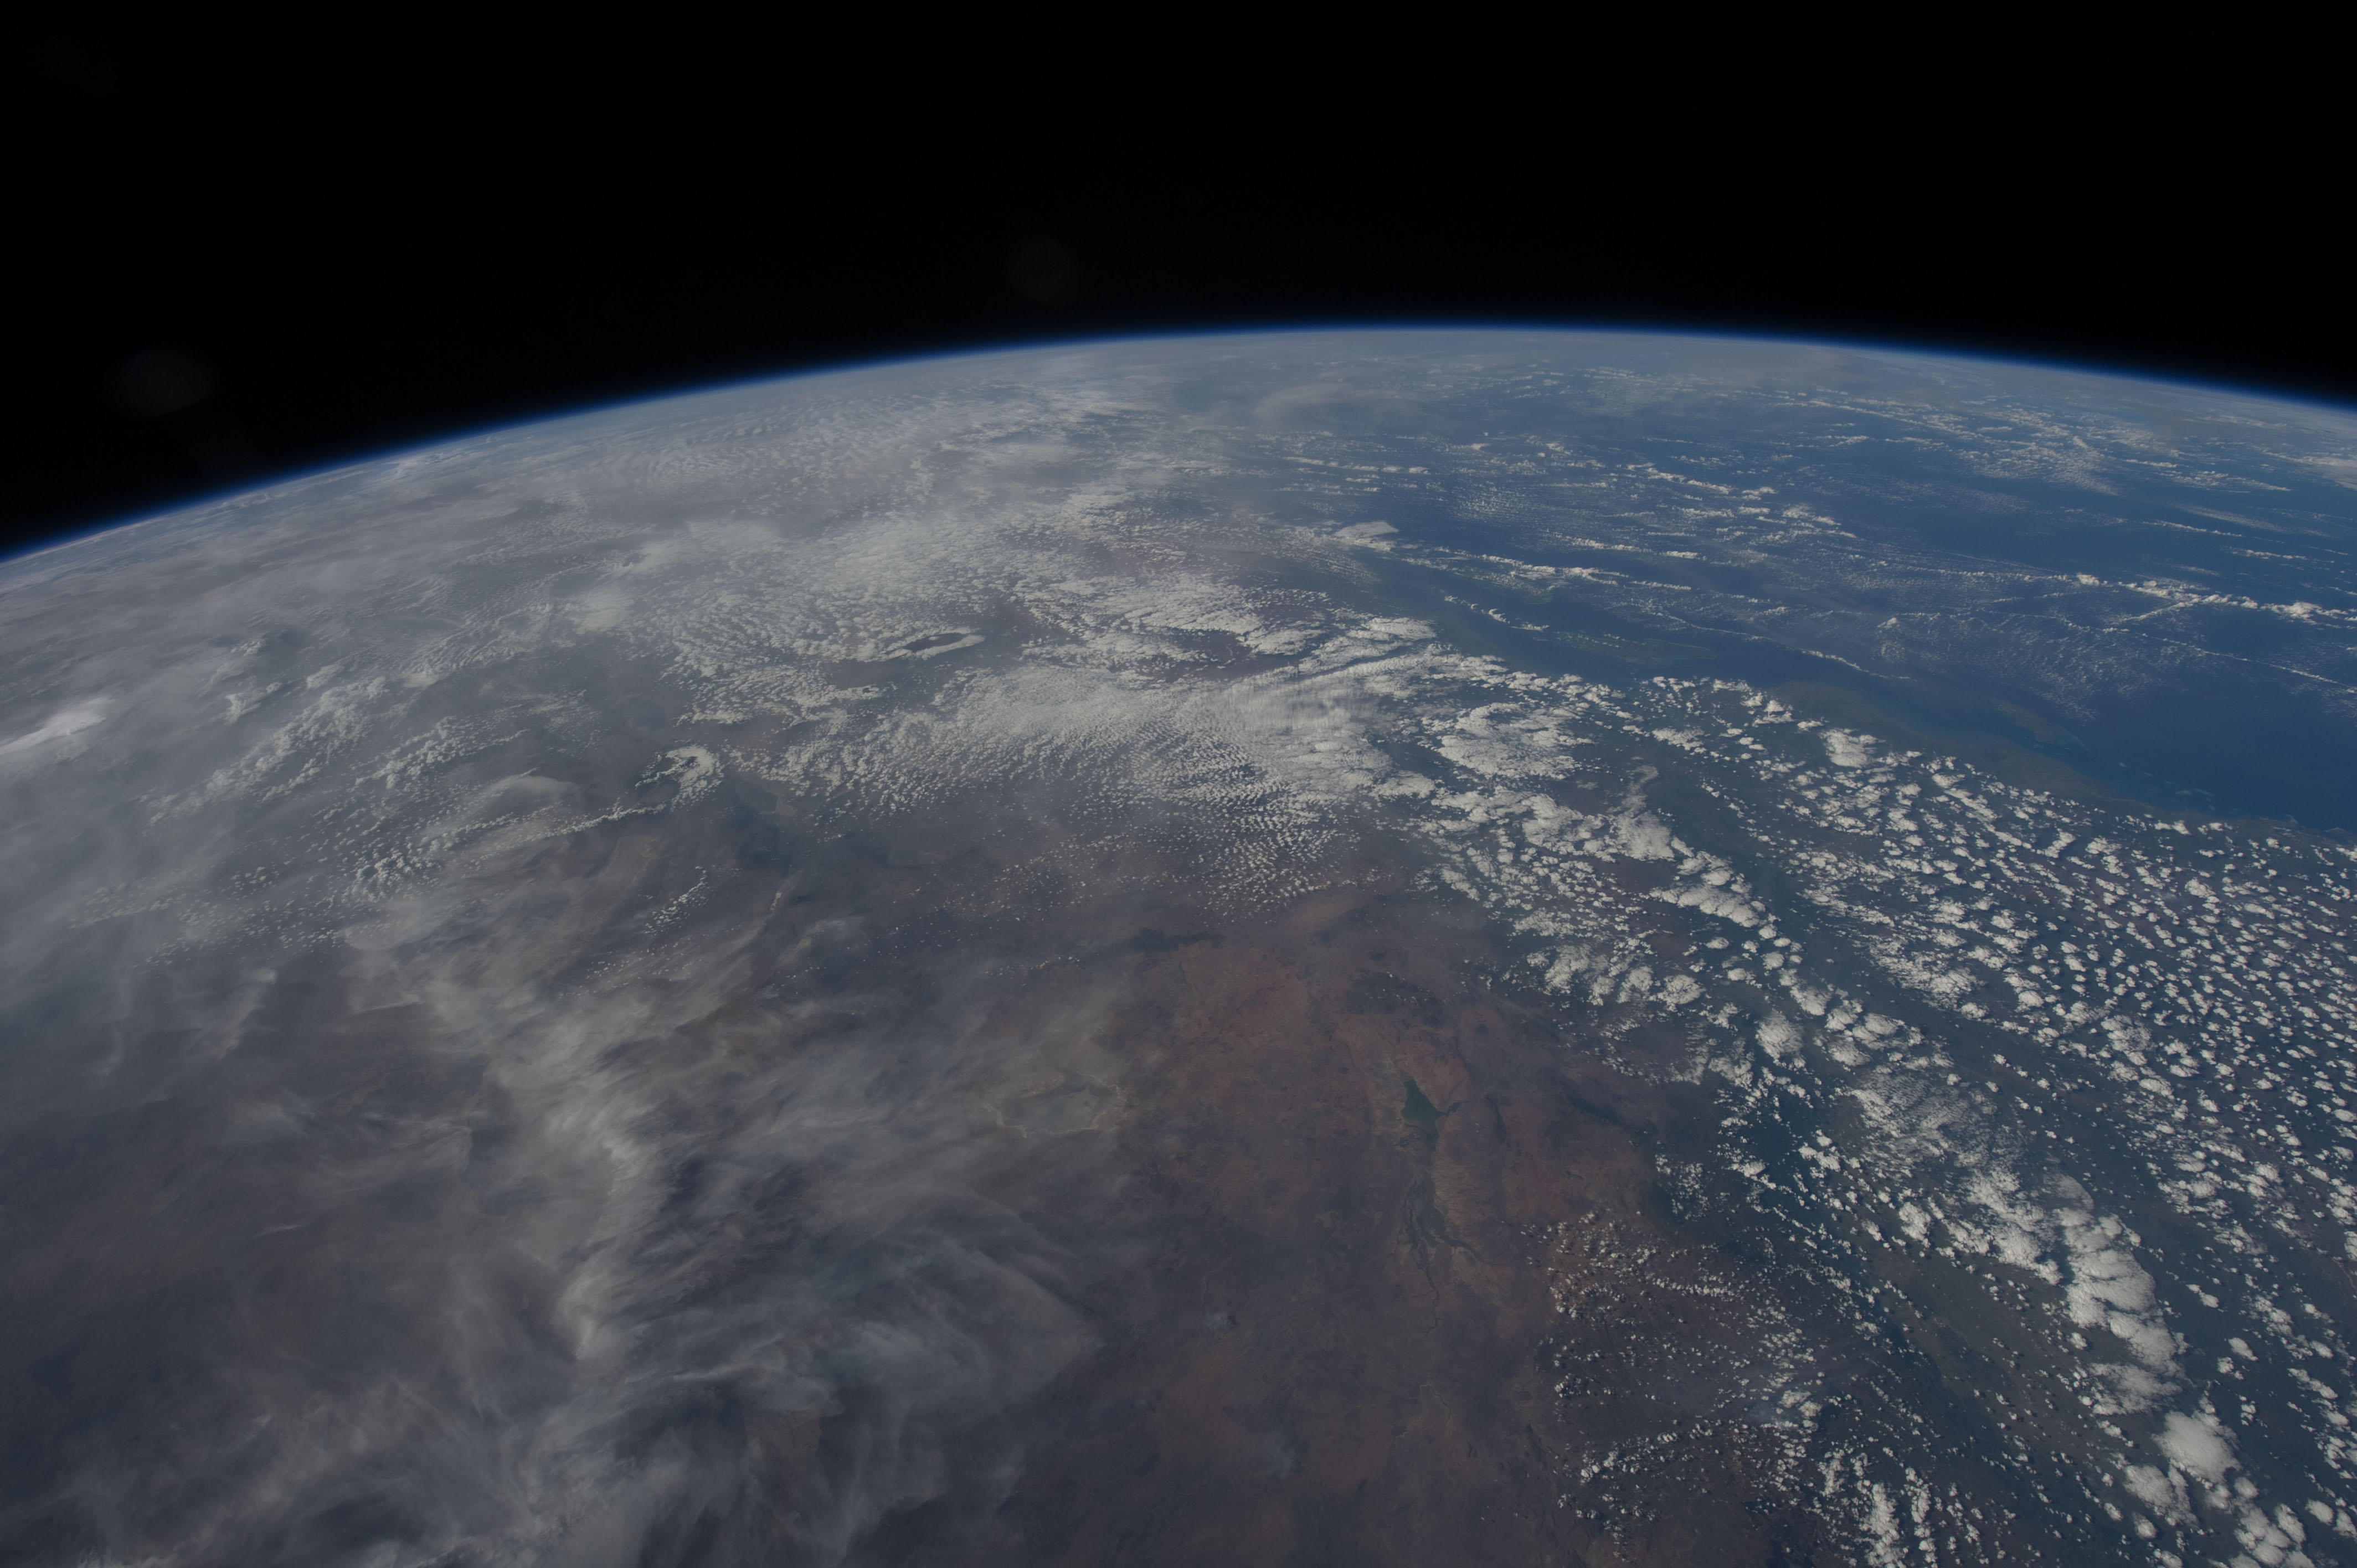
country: TANZANIA
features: PAN- MTERA RES., INDIAN O.
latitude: -7.5
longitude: 36.5
